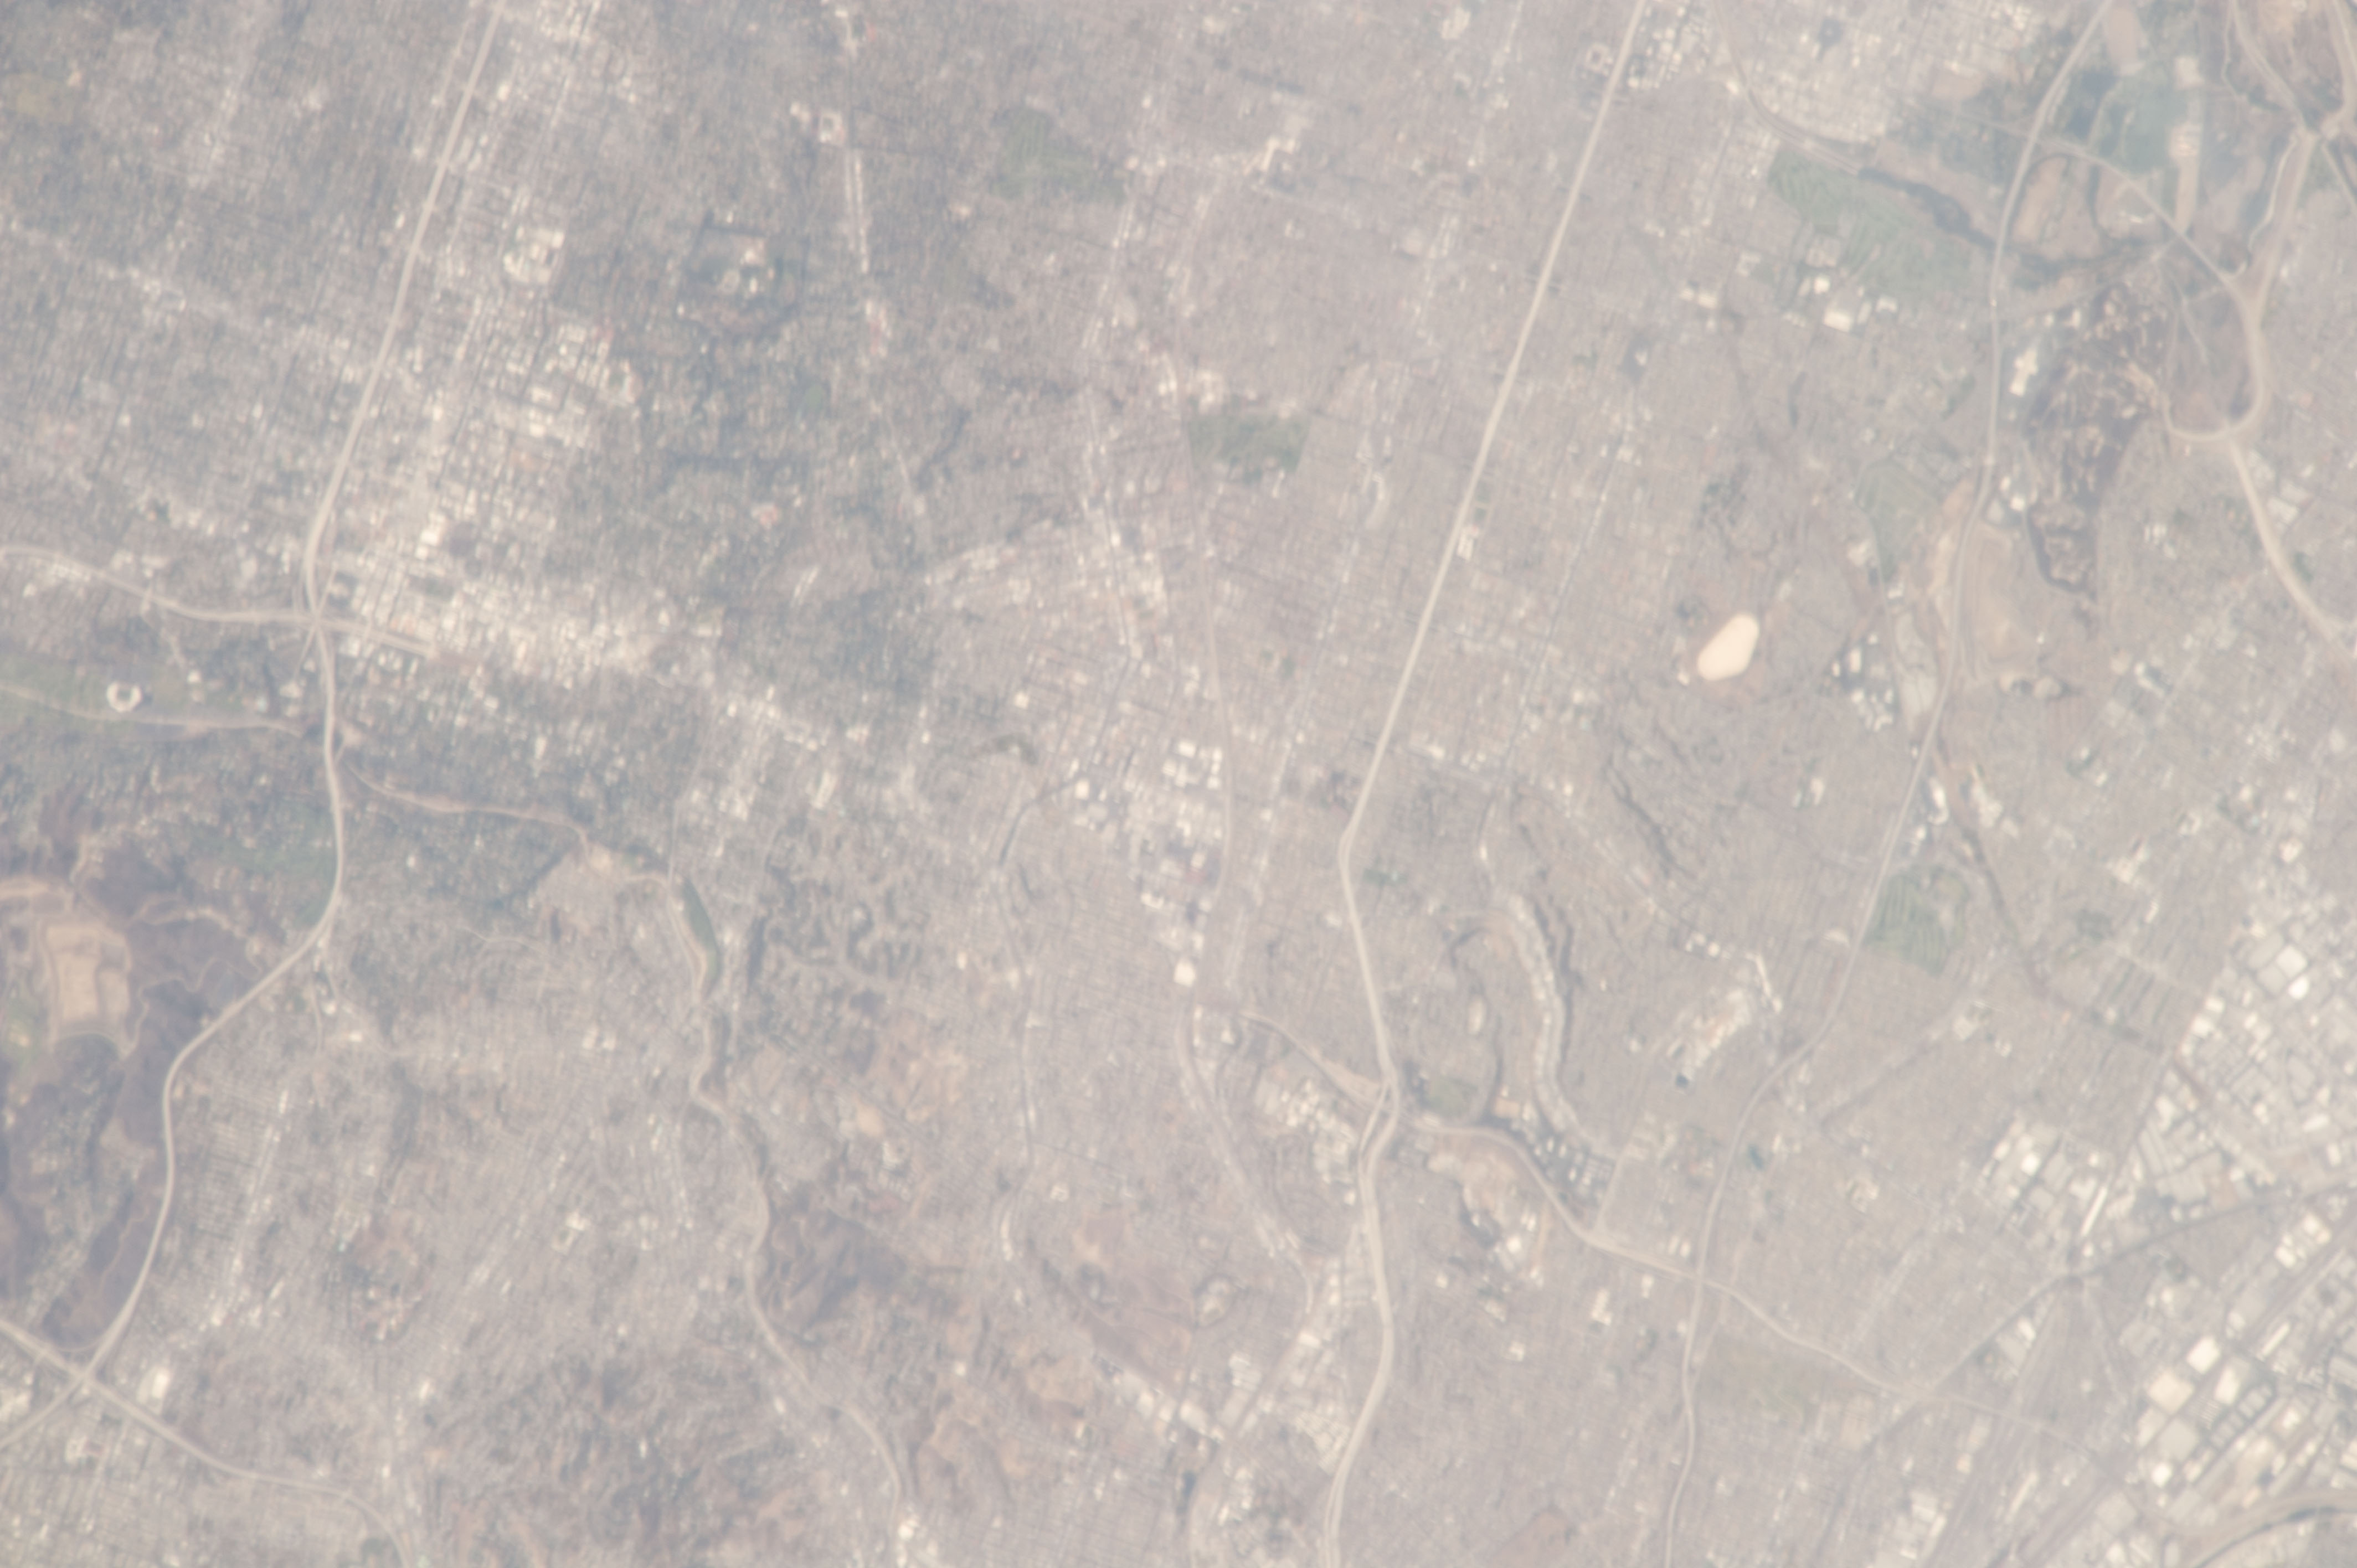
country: USA-CALIFORNIA
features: CY.
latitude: 34.1
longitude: -118.1
